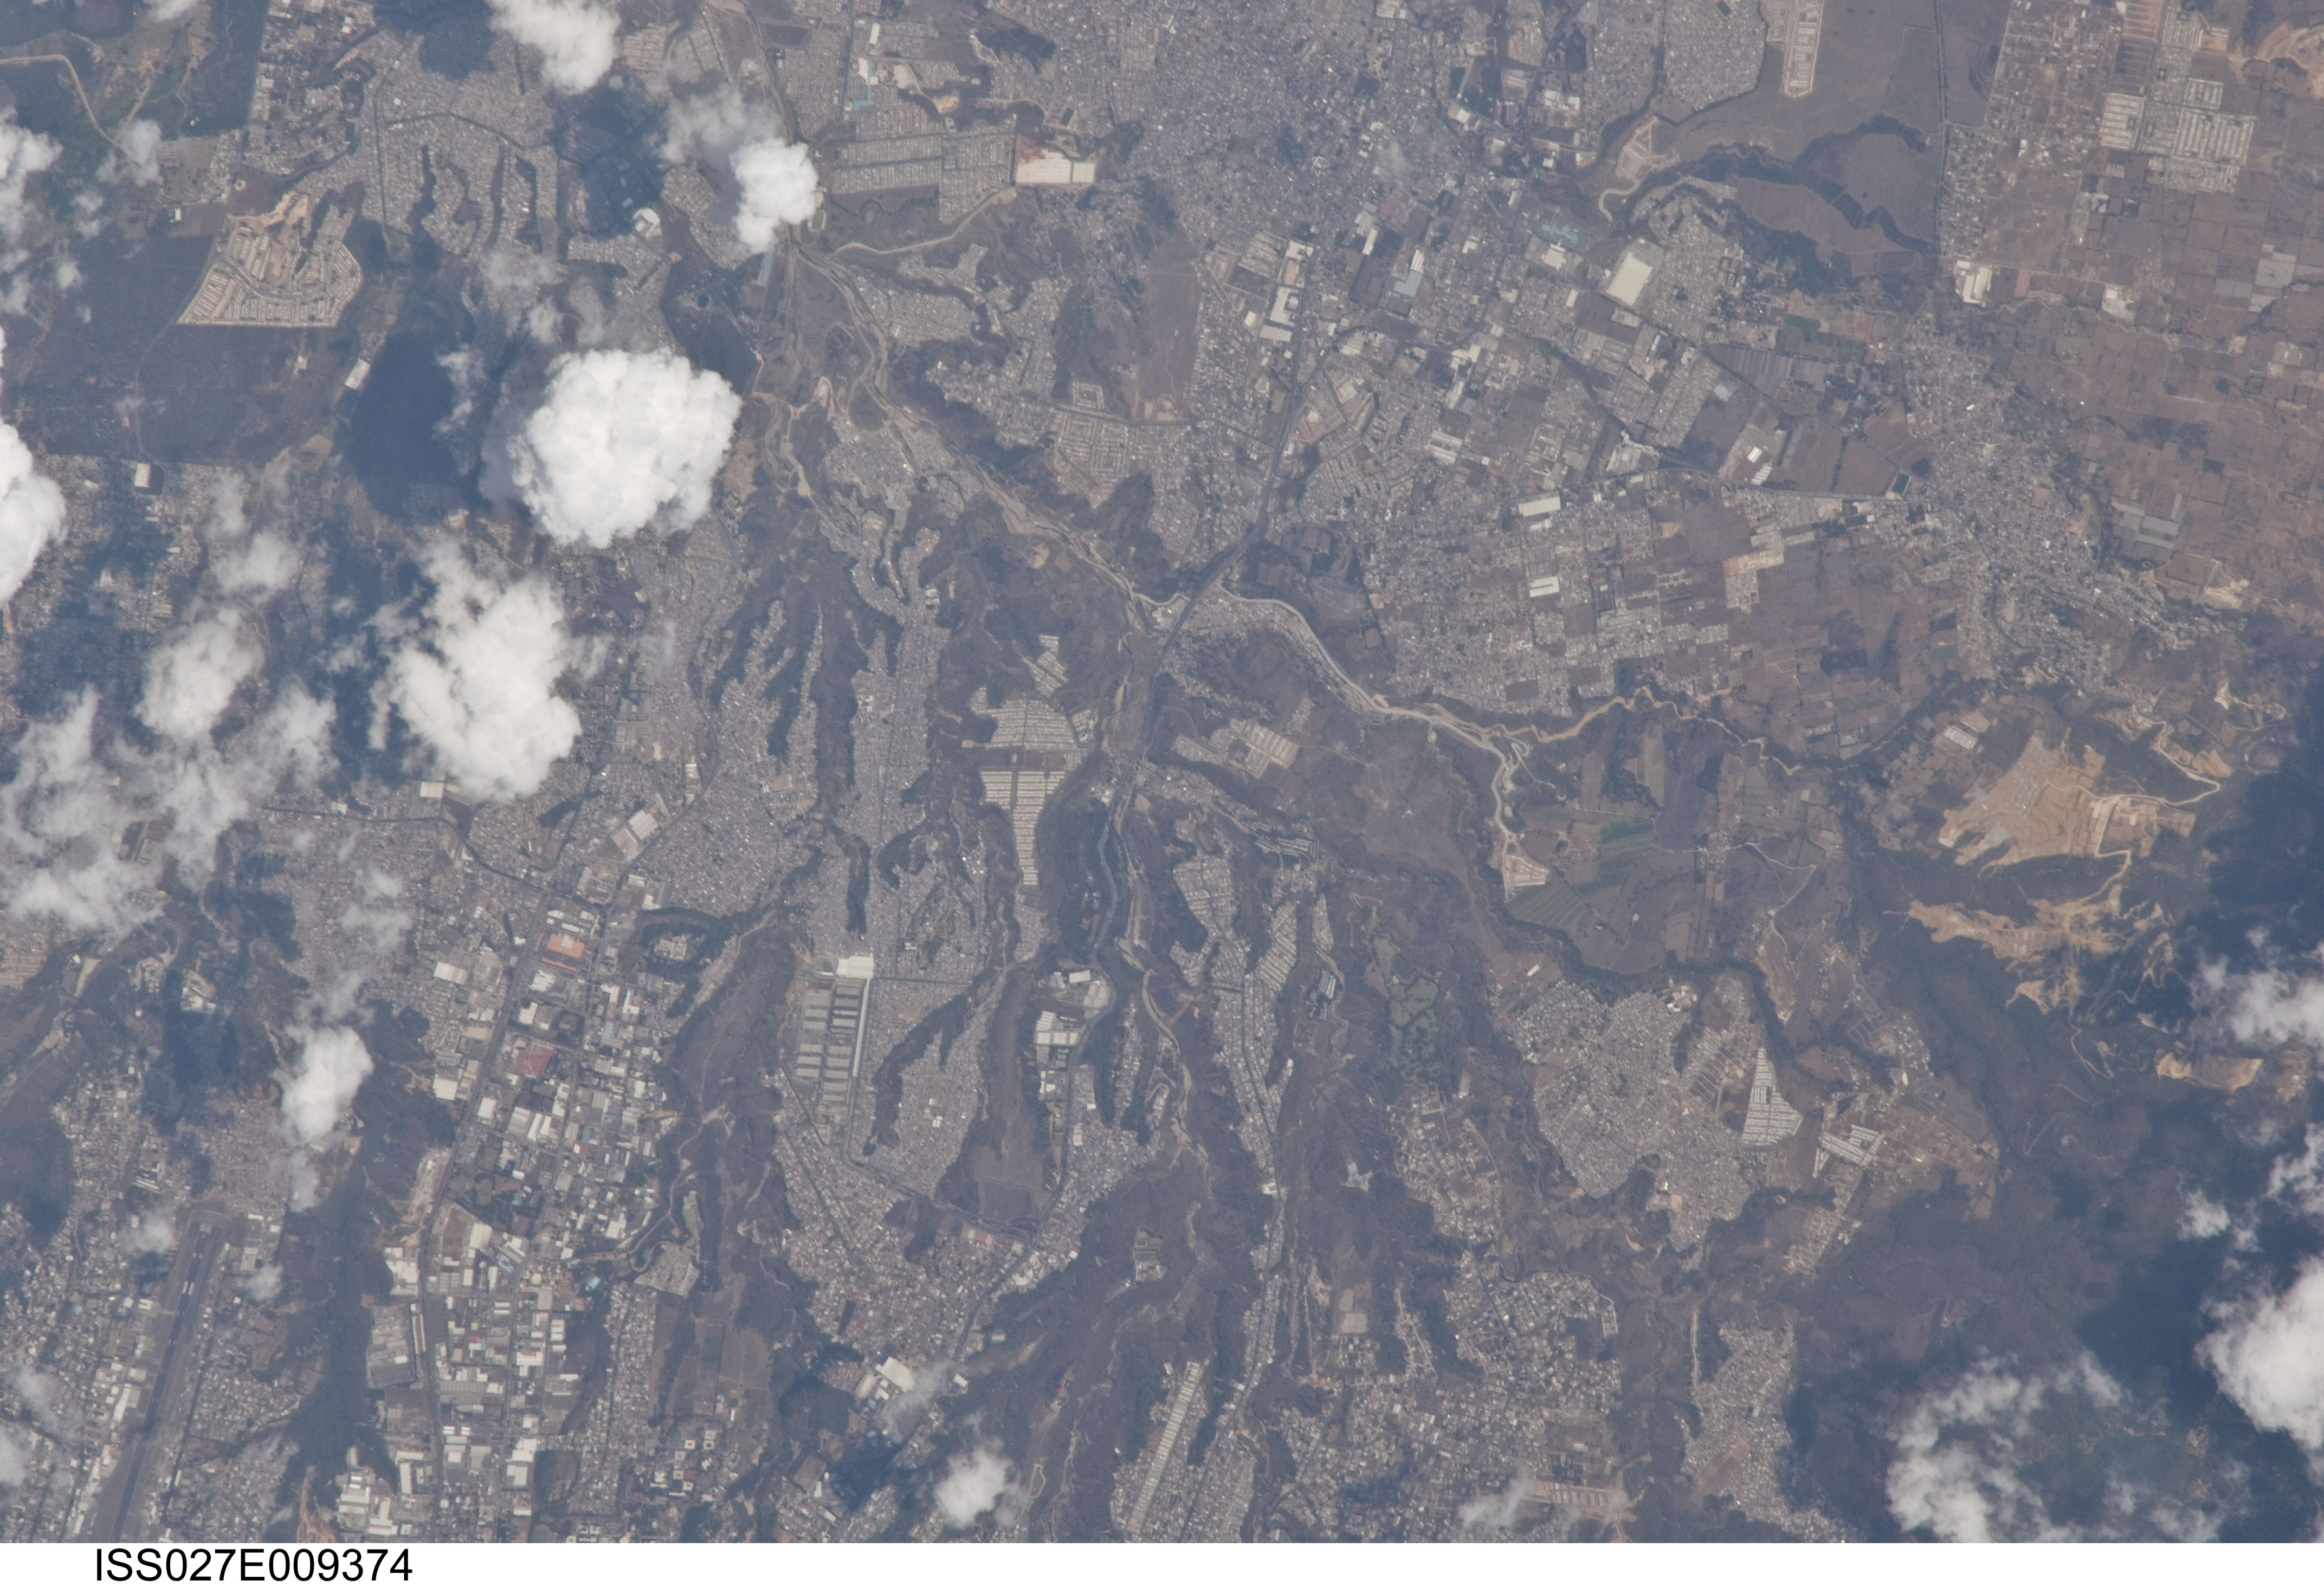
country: GUATEMALA
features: SOUTHWESTERN GUATAMALA CITY, AIRPORT
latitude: 14.6
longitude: -90.6
